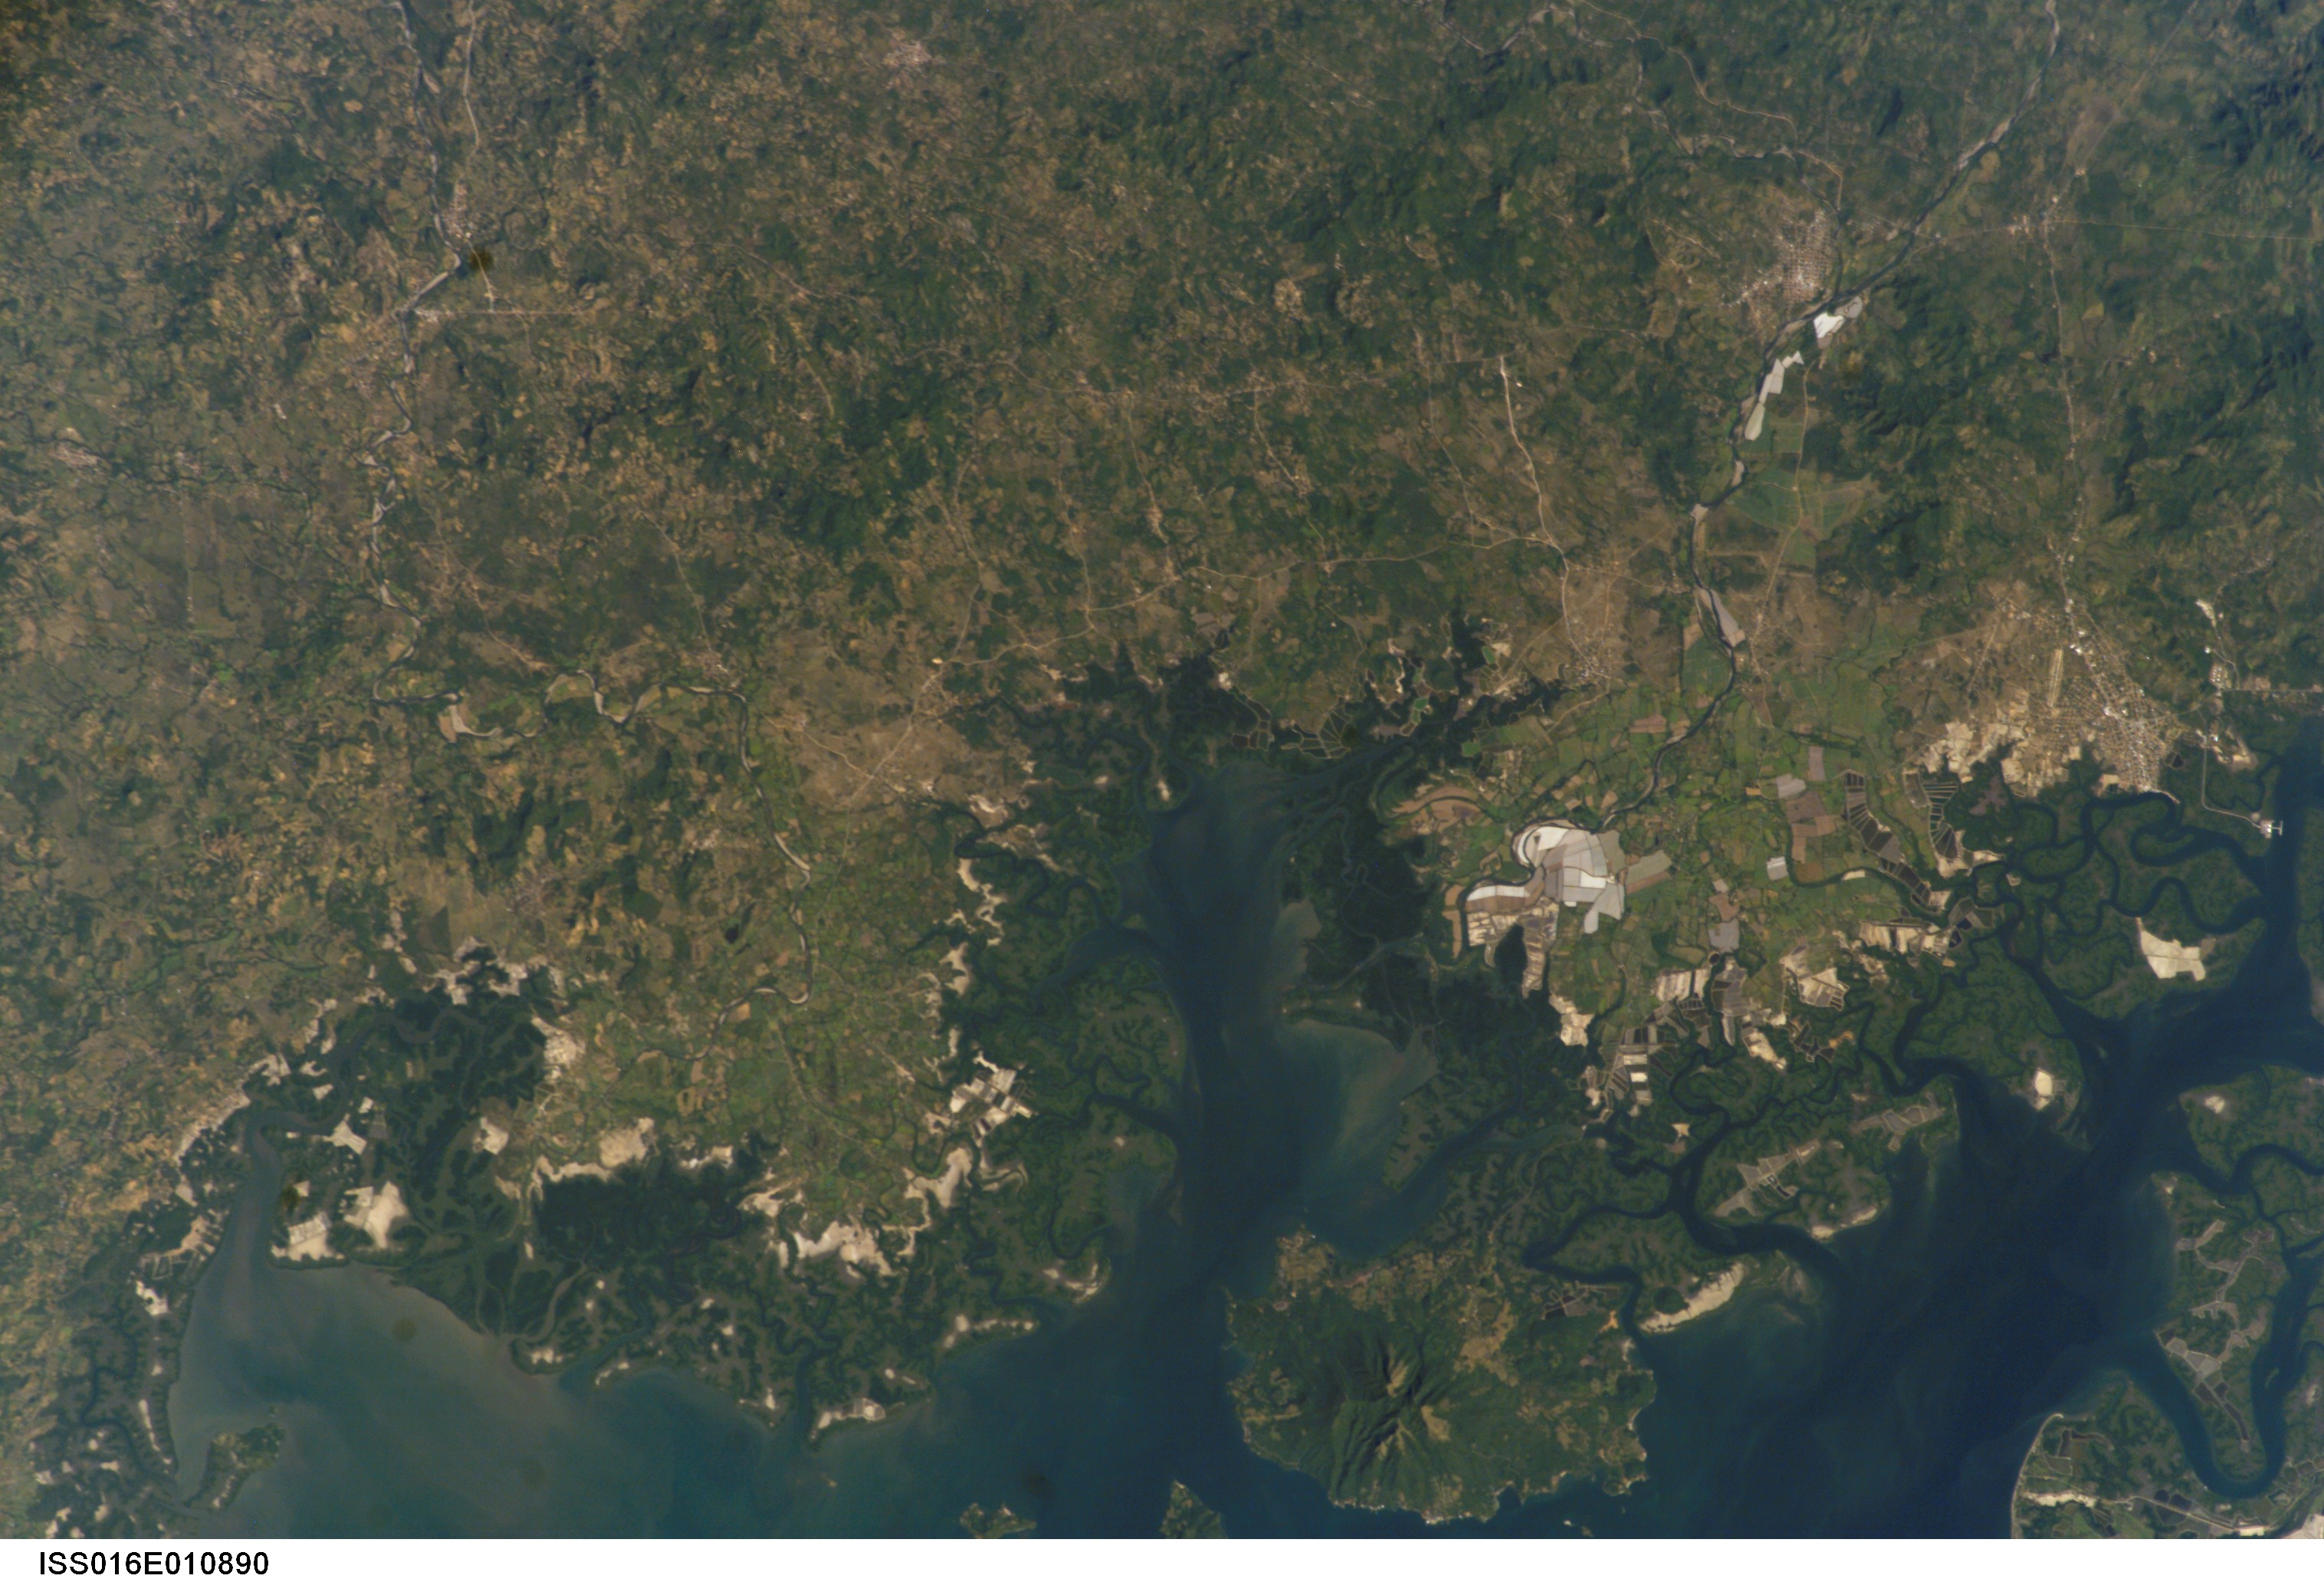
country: HONDURAS
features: N. G. OF FONSECA, NACAOME, AGR.
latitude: 13.5
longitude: -87.5
